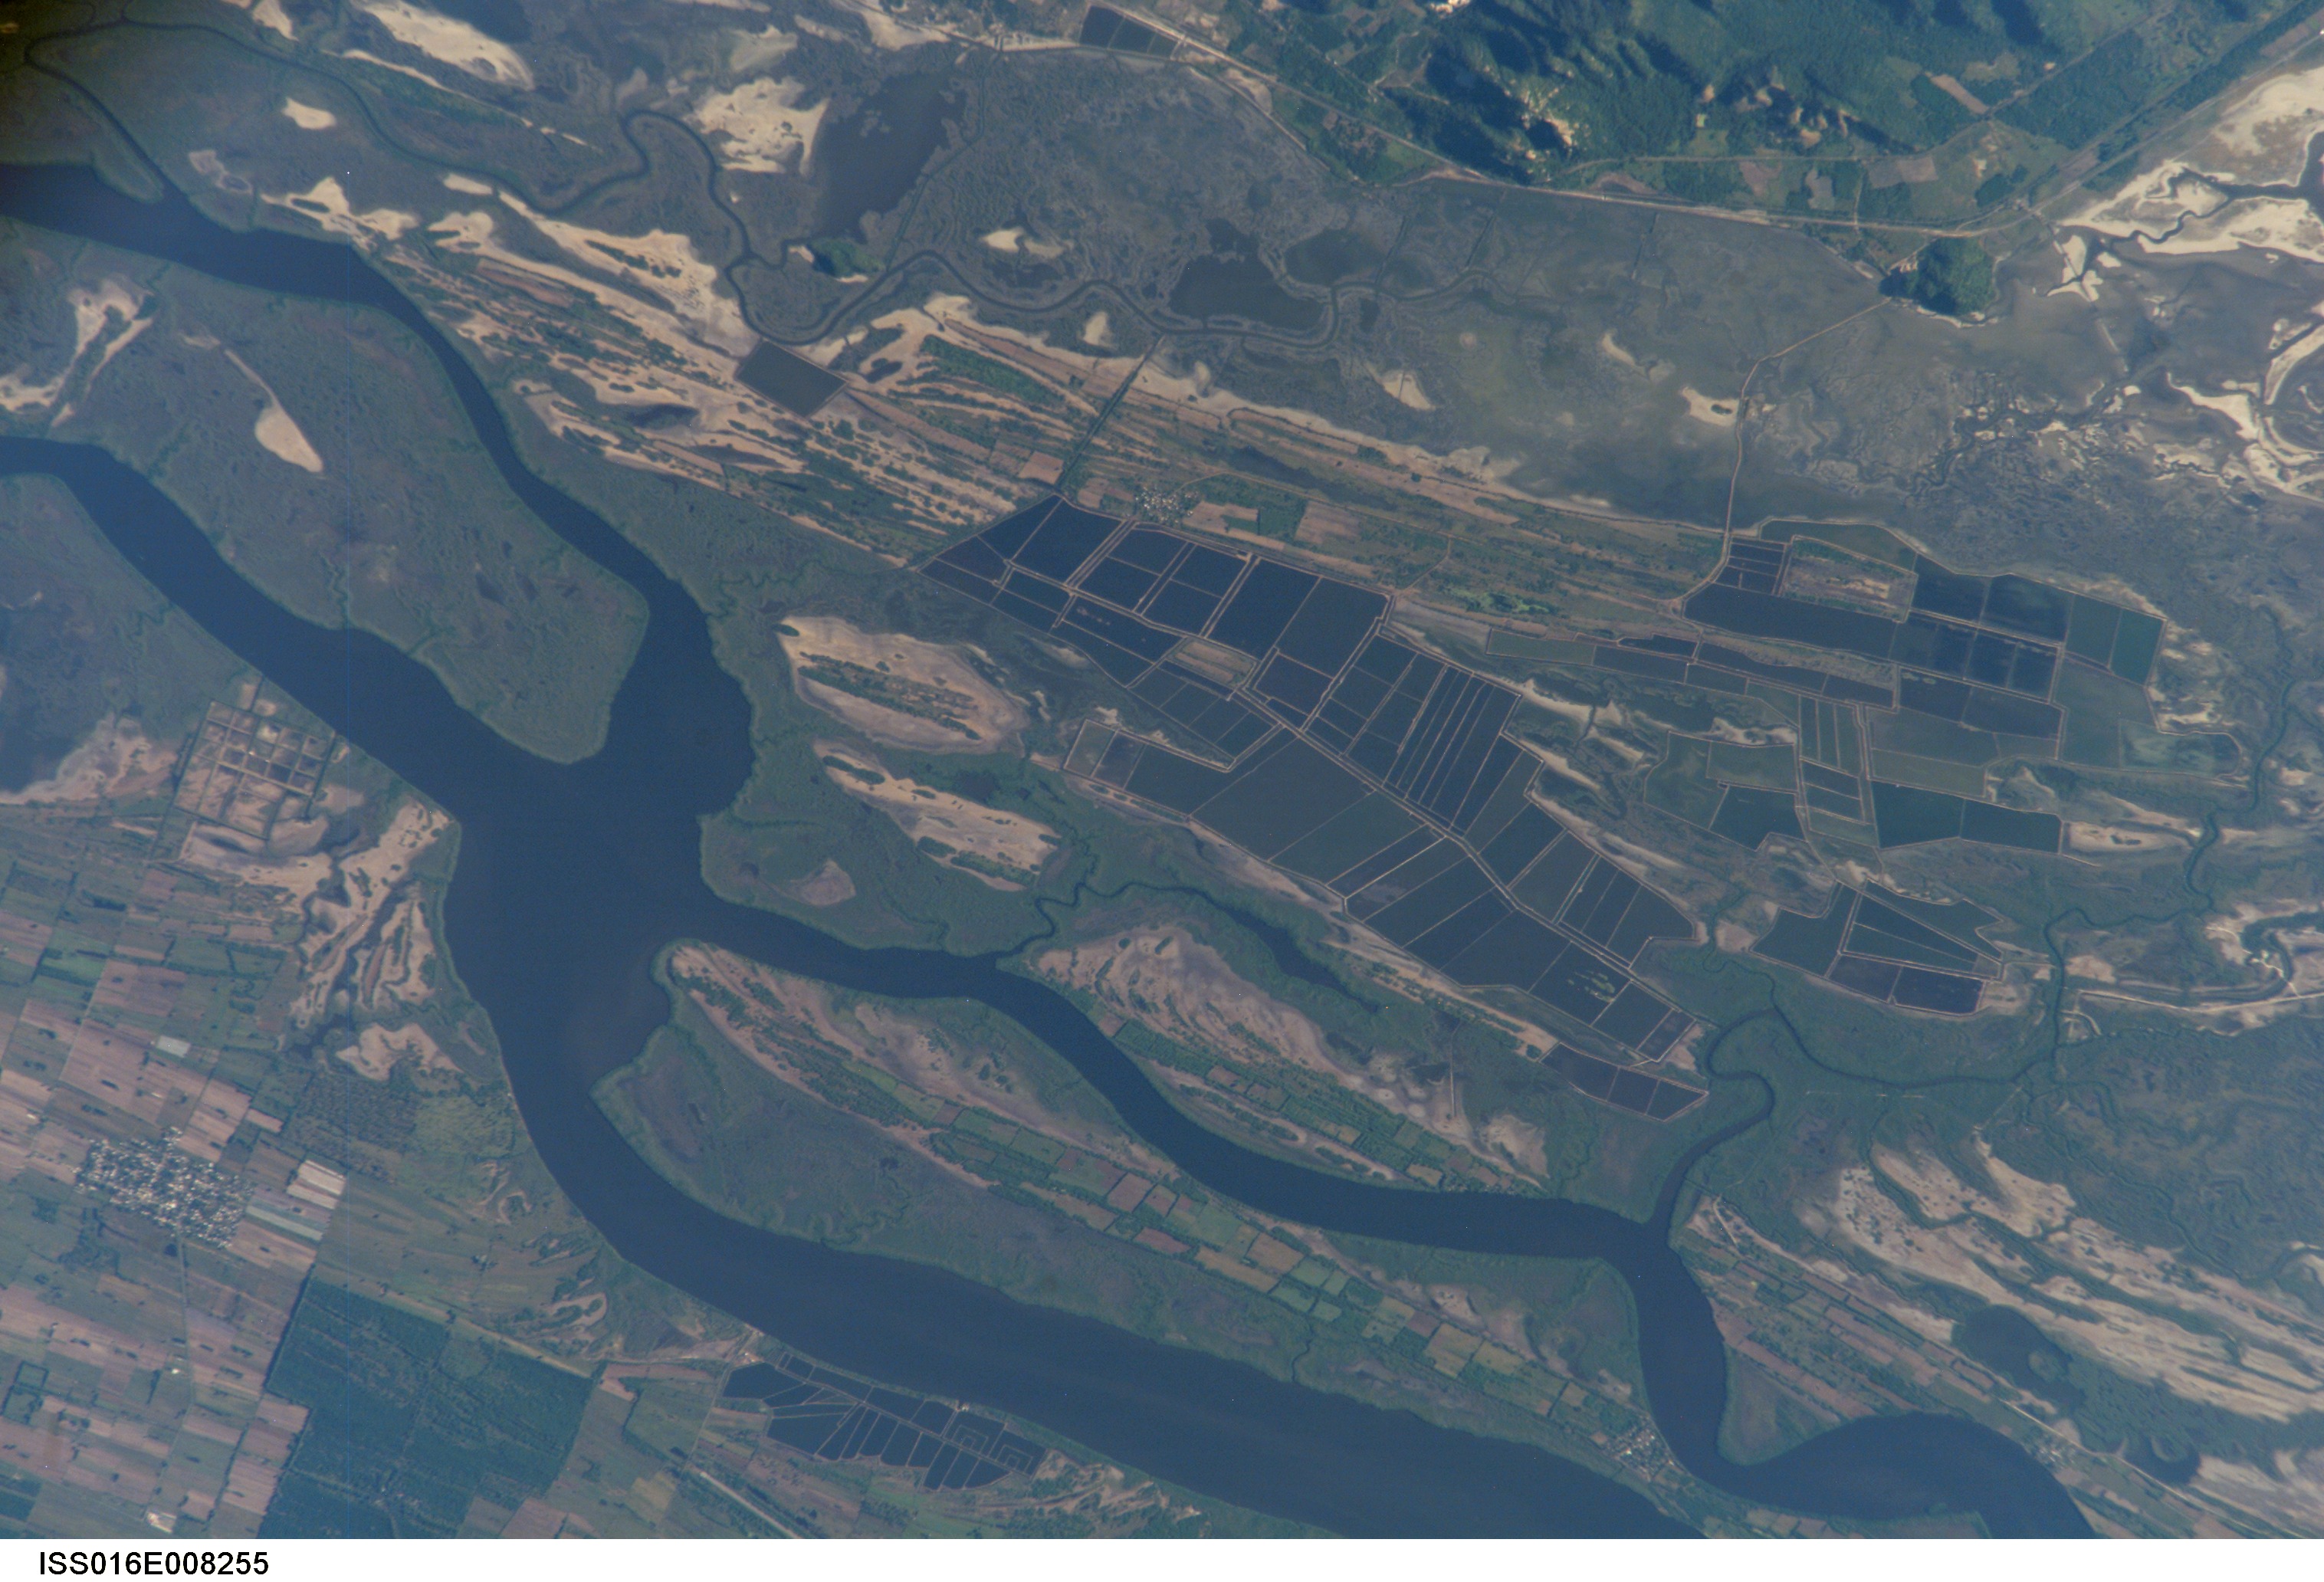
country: MEXICO
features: TEACAPAN, LAGUNA AGUA BRAVA
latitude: 22.5
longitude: -105.7
